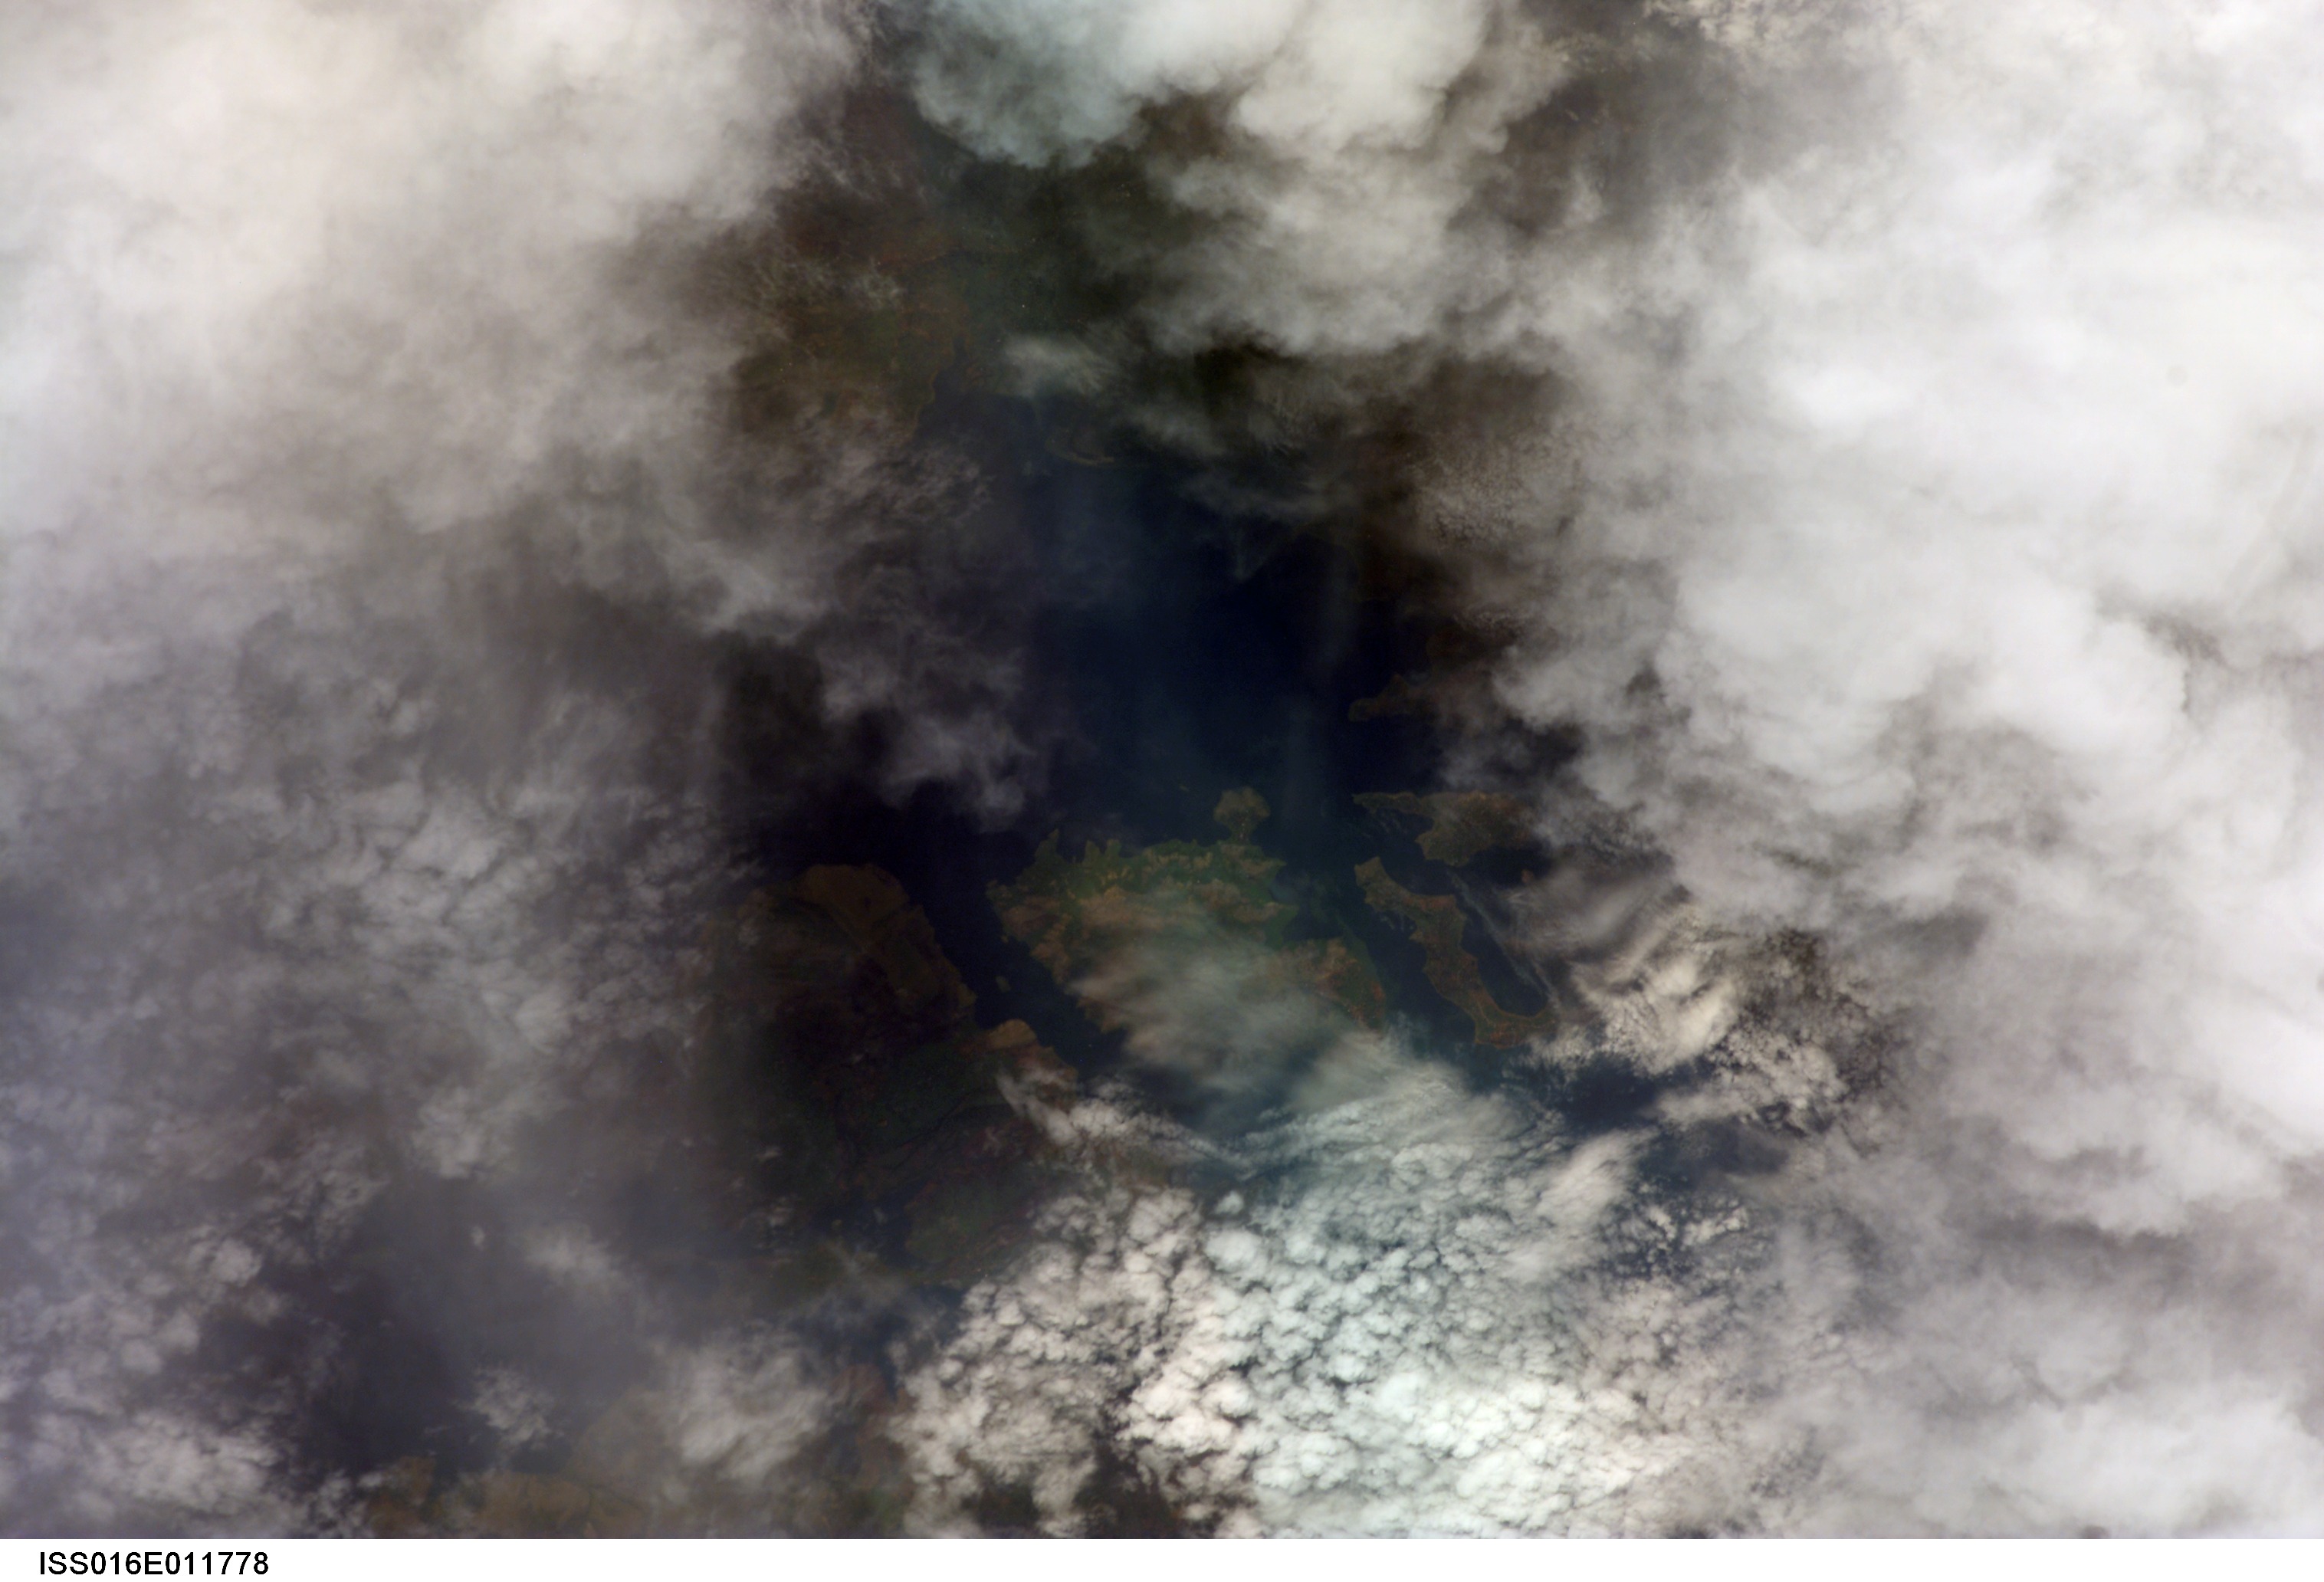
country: RWANDA
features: SW. L. KIVU, FOR., ISLANDS
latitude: -2.4
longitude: 29.0
